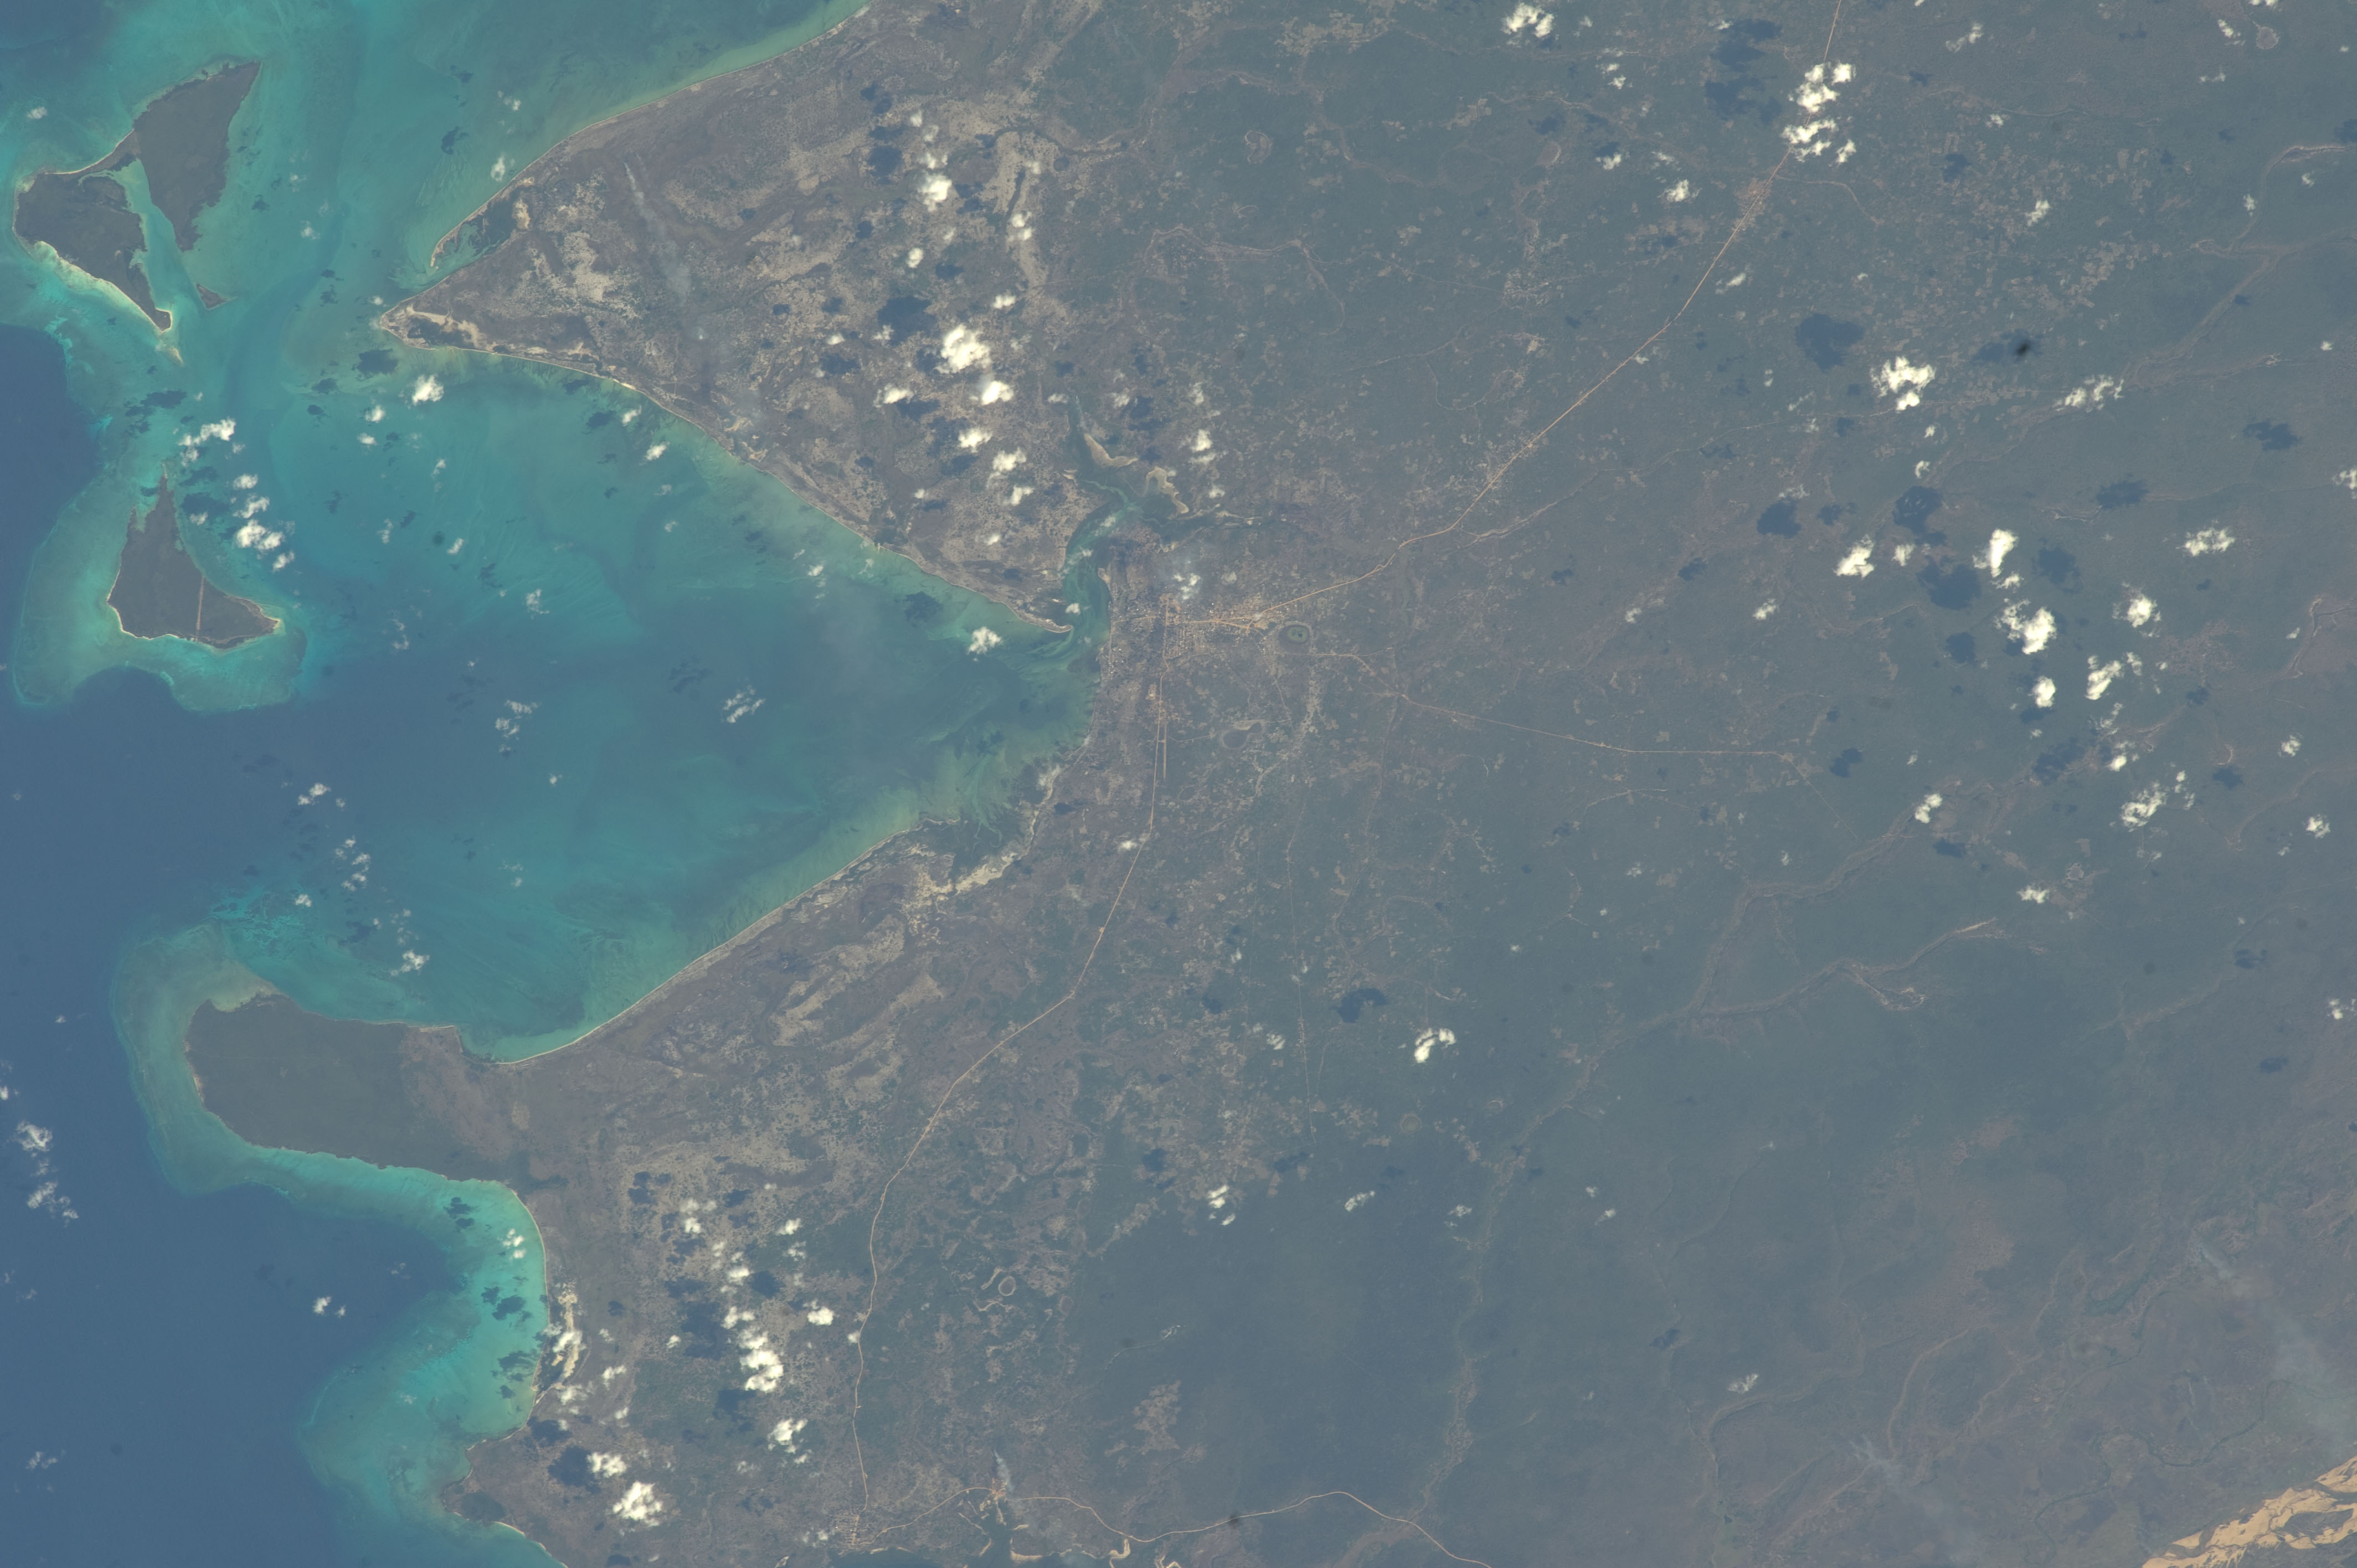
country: MOZAMBIQUE
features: PALMA B., PALMA, TUNGUE CANYON, ROADS
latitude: -10.7
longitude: 40.4
